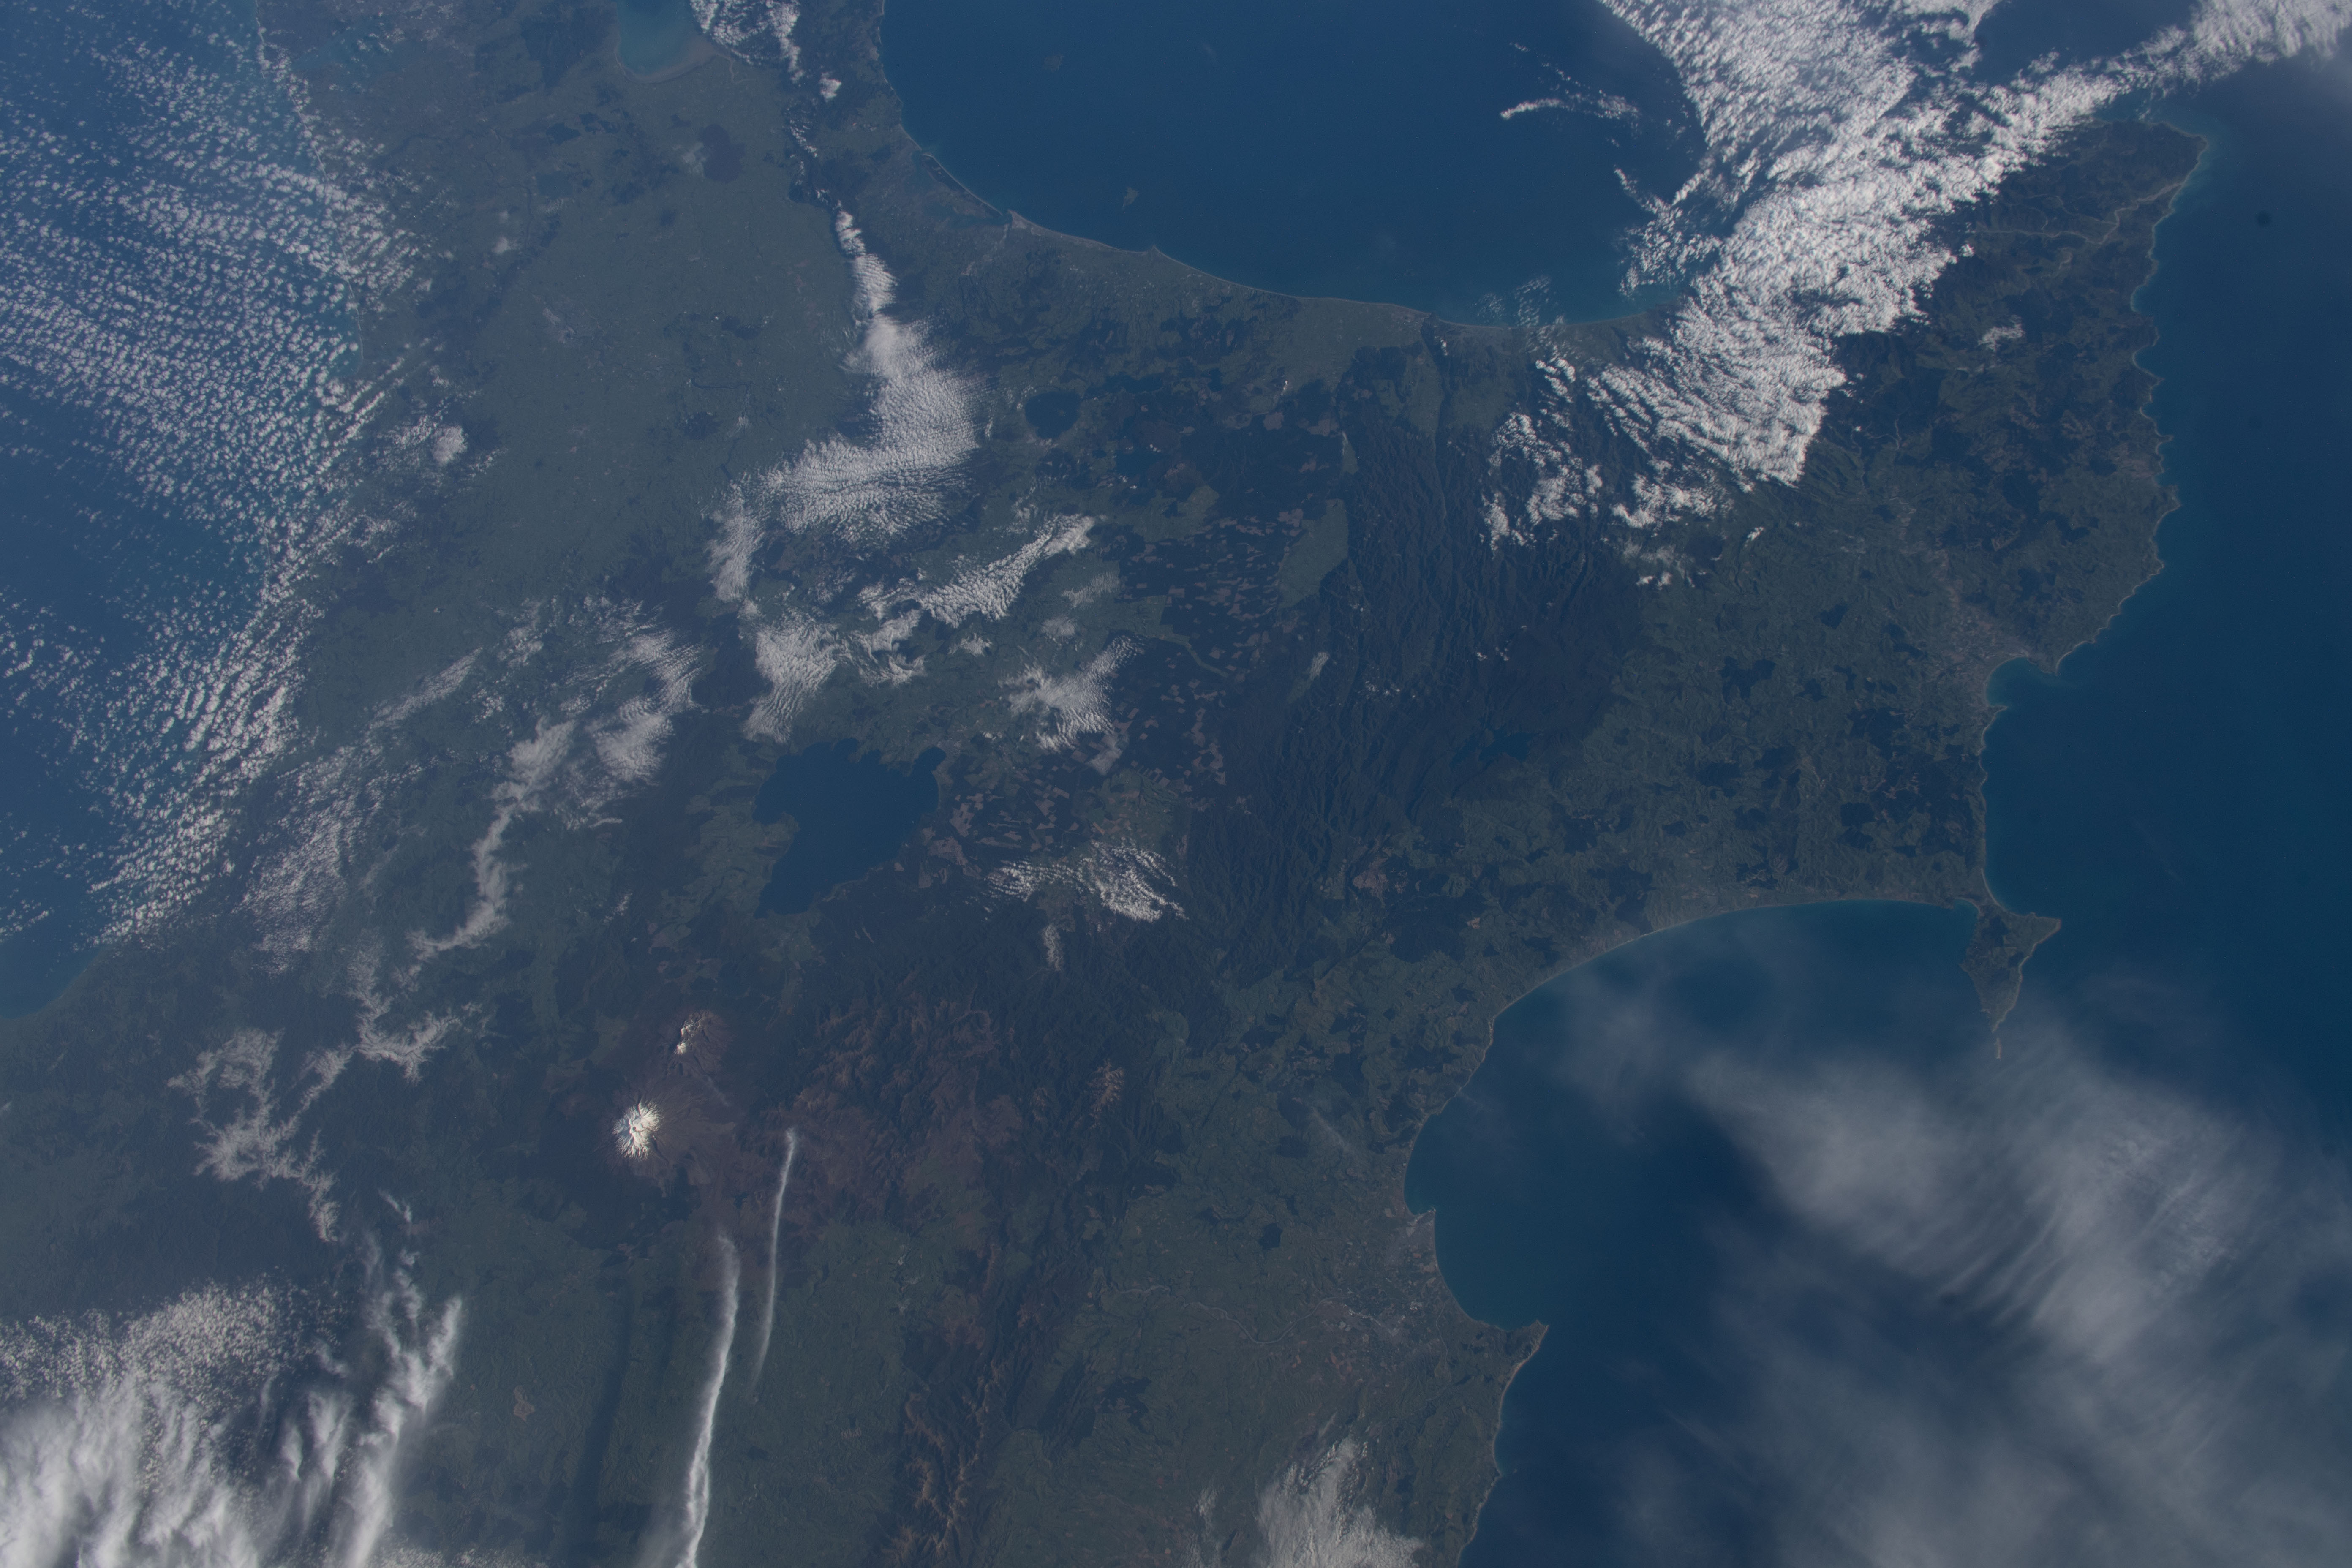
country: NEW ZEALAND-NI
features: NORTH ISLAND, HAWKE'S BAY, UREWERA NATIONAL PARK, LAKE TAUPO, BAY OF PLENTY
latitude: -39.0
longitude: 176.5
